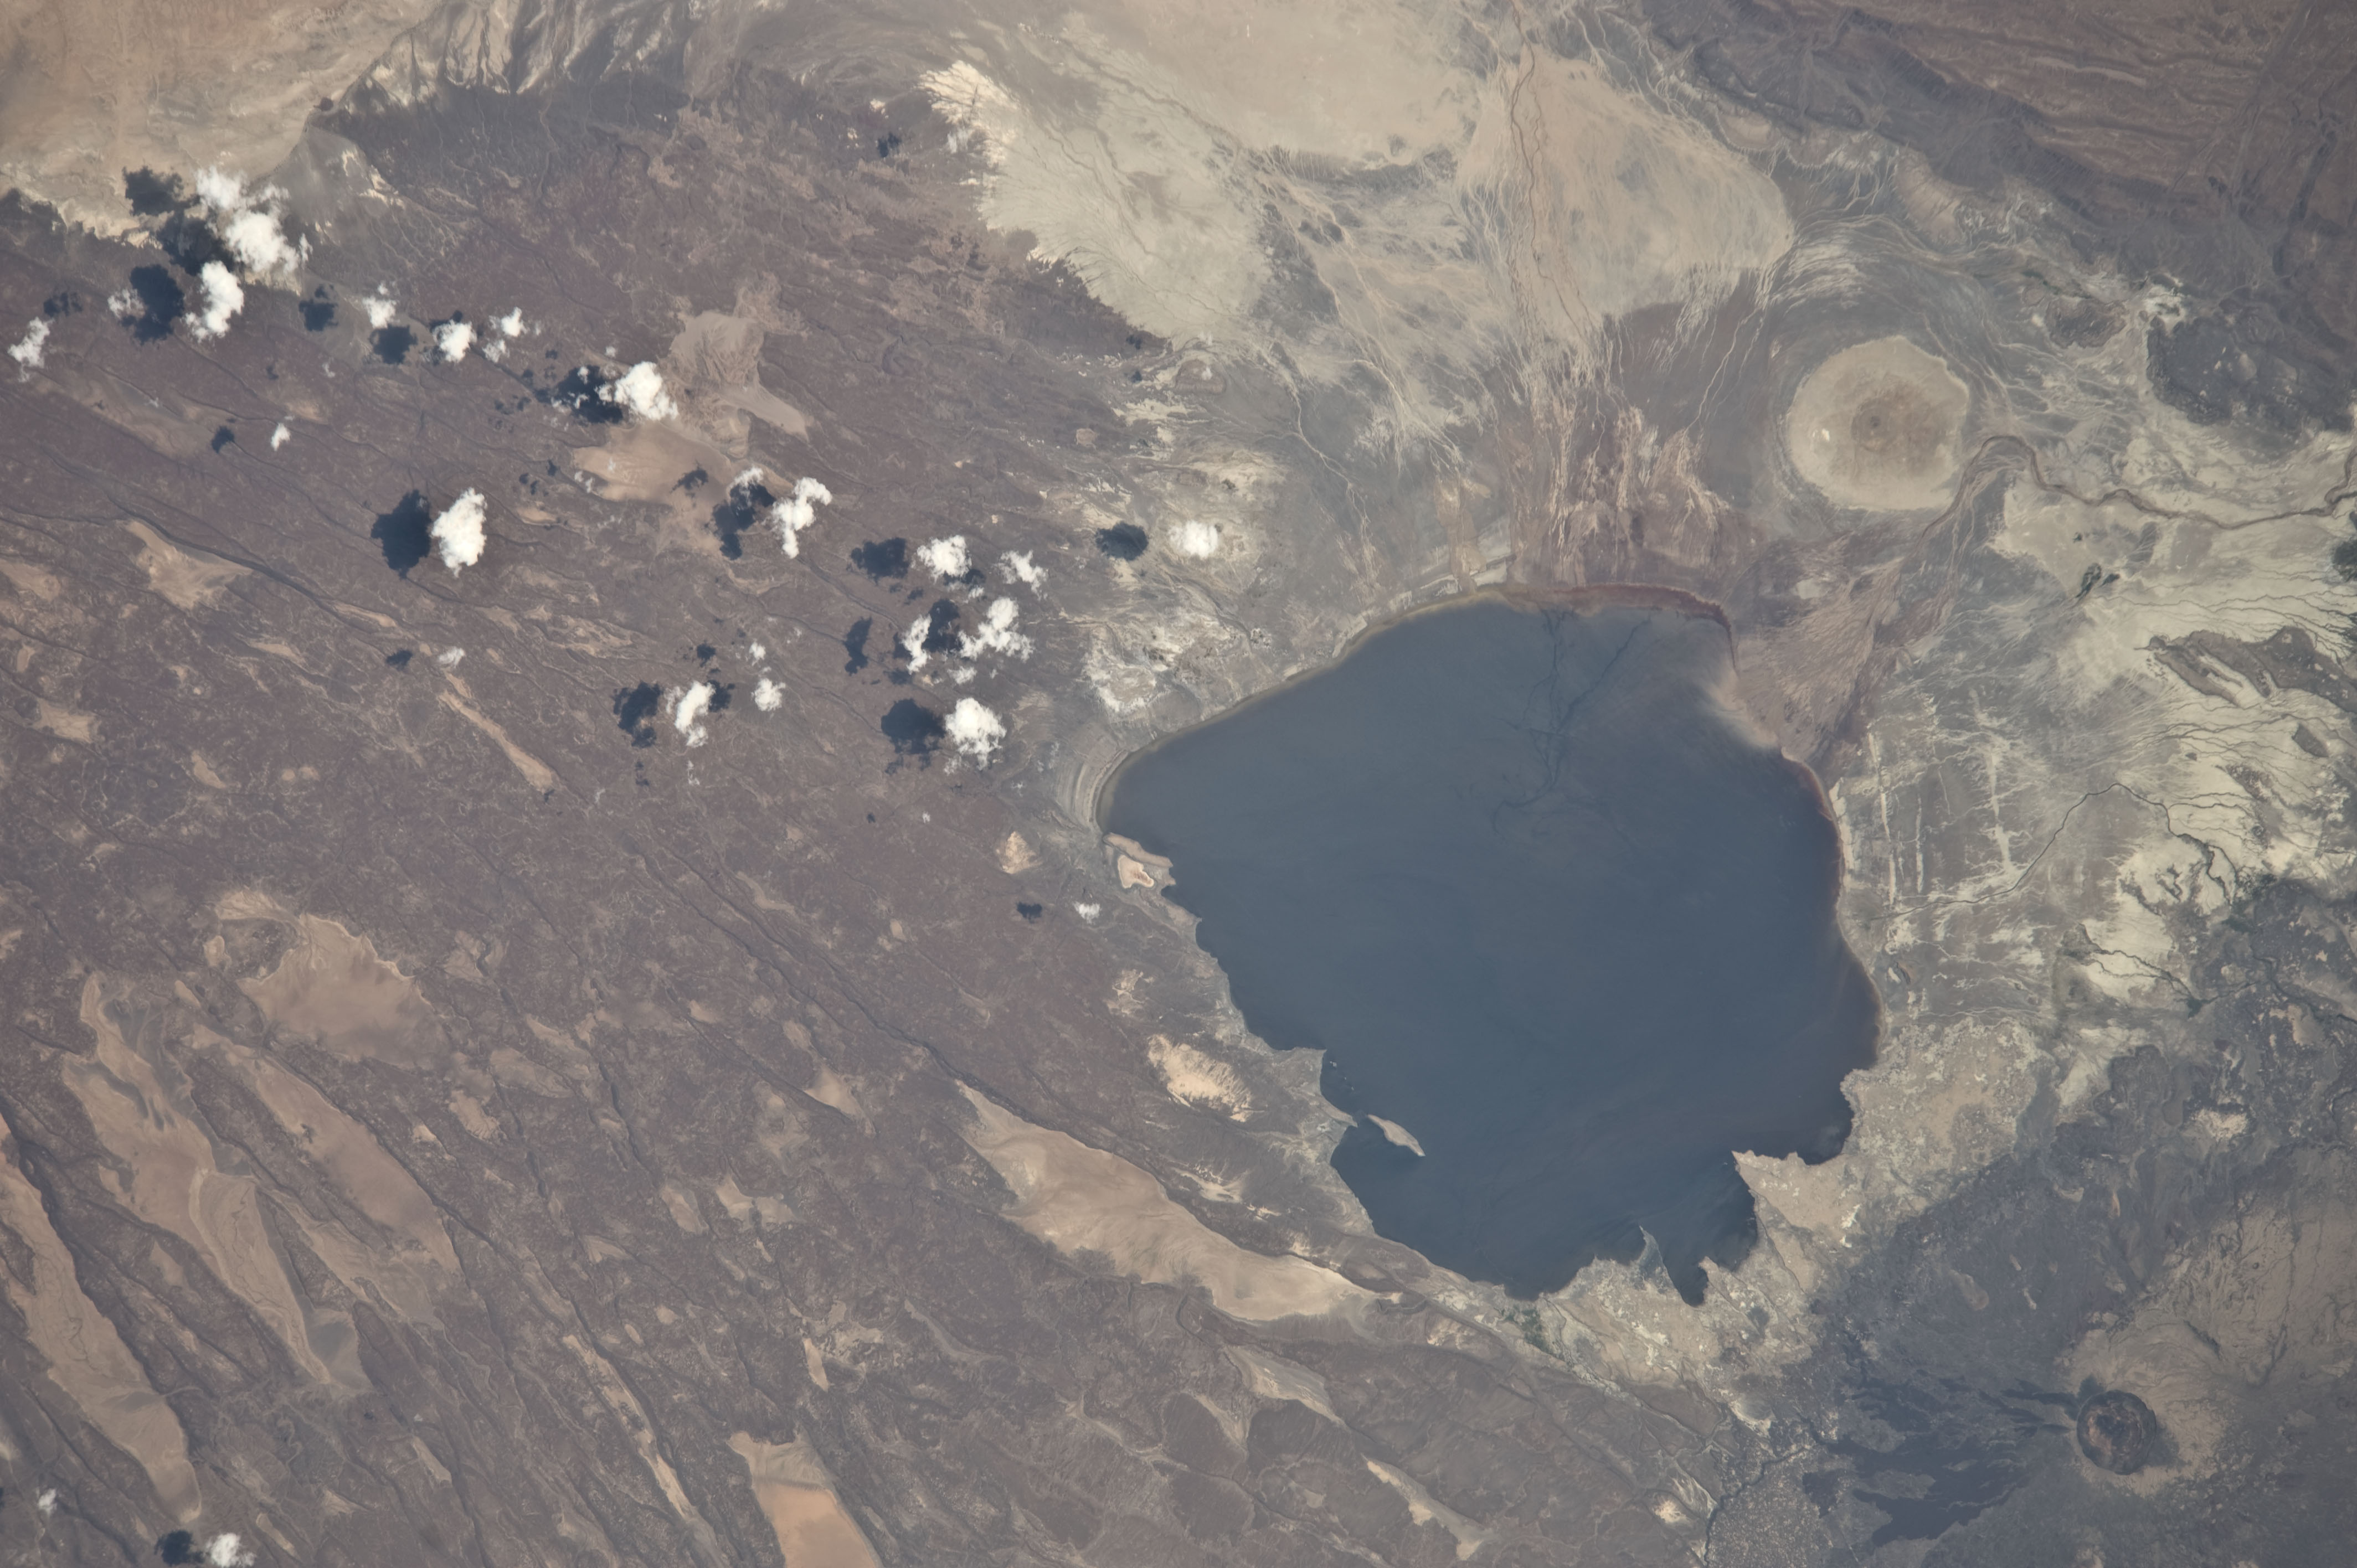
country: DJIBOUTI
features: LAKE ABBE, PLAYAS, VOLCANIC FEATURES, OLEDARE WATERCOURSE
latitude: 11.2
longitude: 41.9
